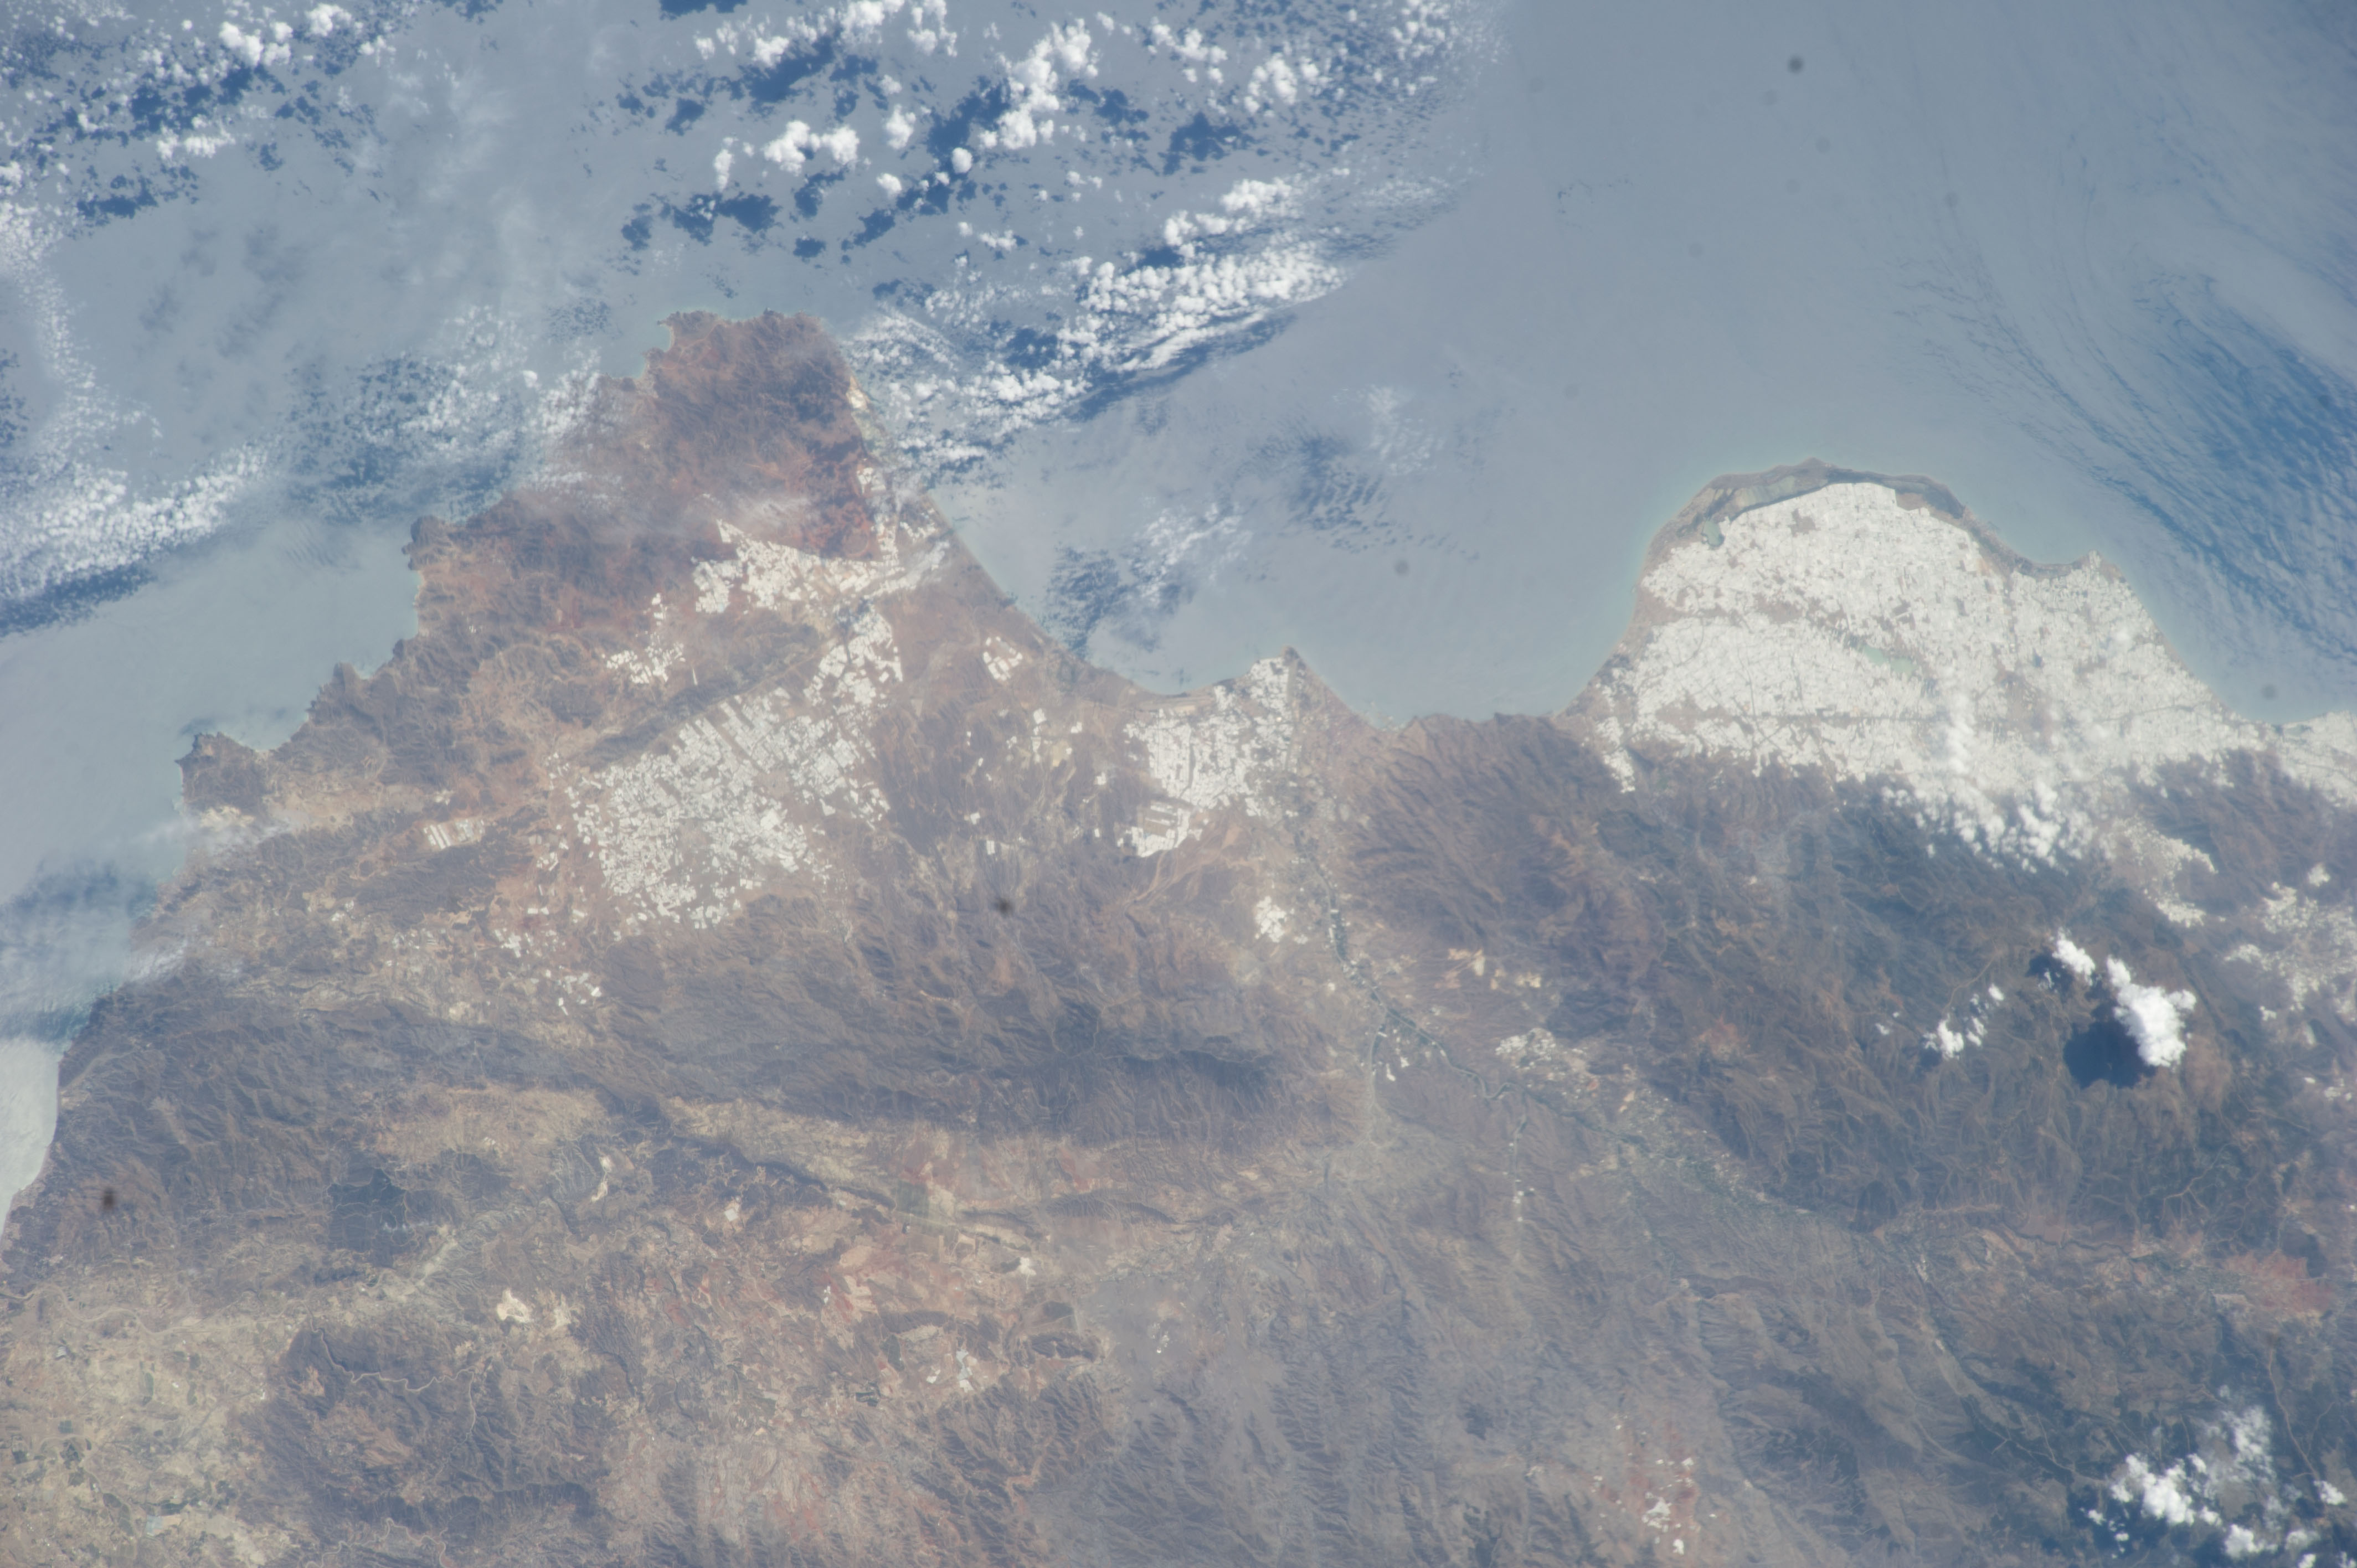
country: SPAIN
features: ALMERIA, COASTLINE, ALMERIA GULF, EL EJIDO CITY
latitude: 36.9
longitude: -2.4
